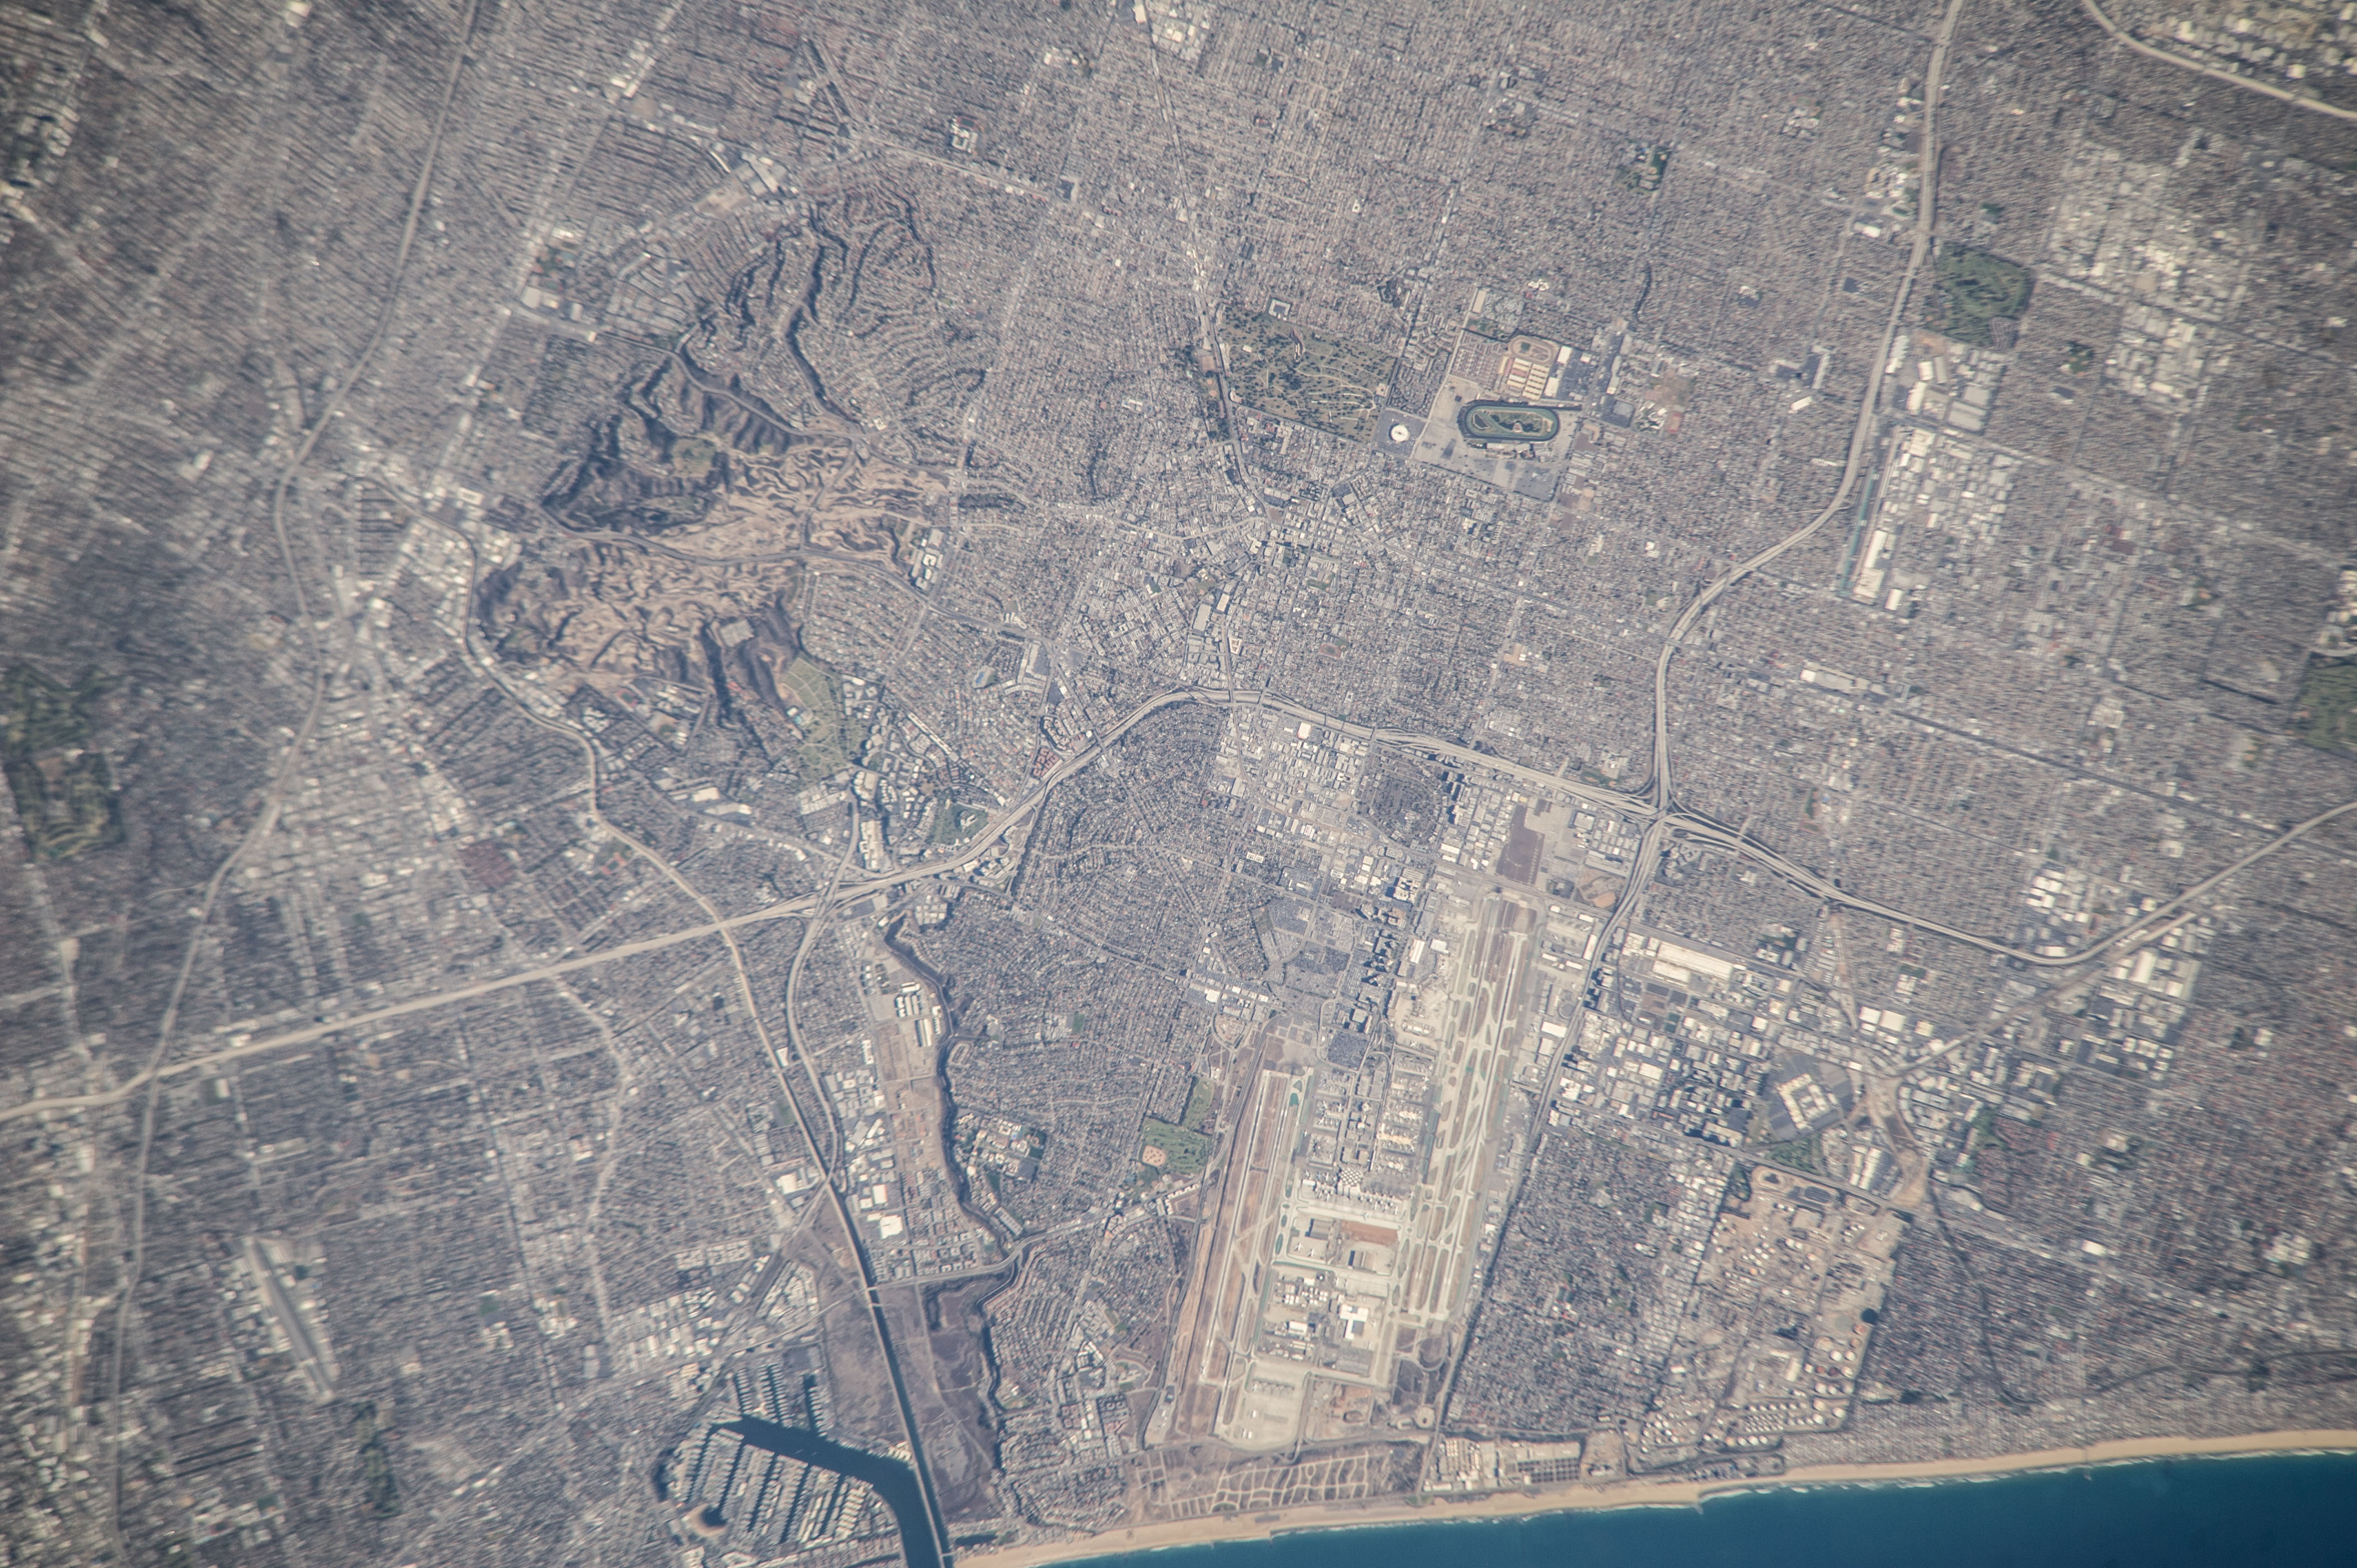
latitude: 34.0
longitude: -118.4
